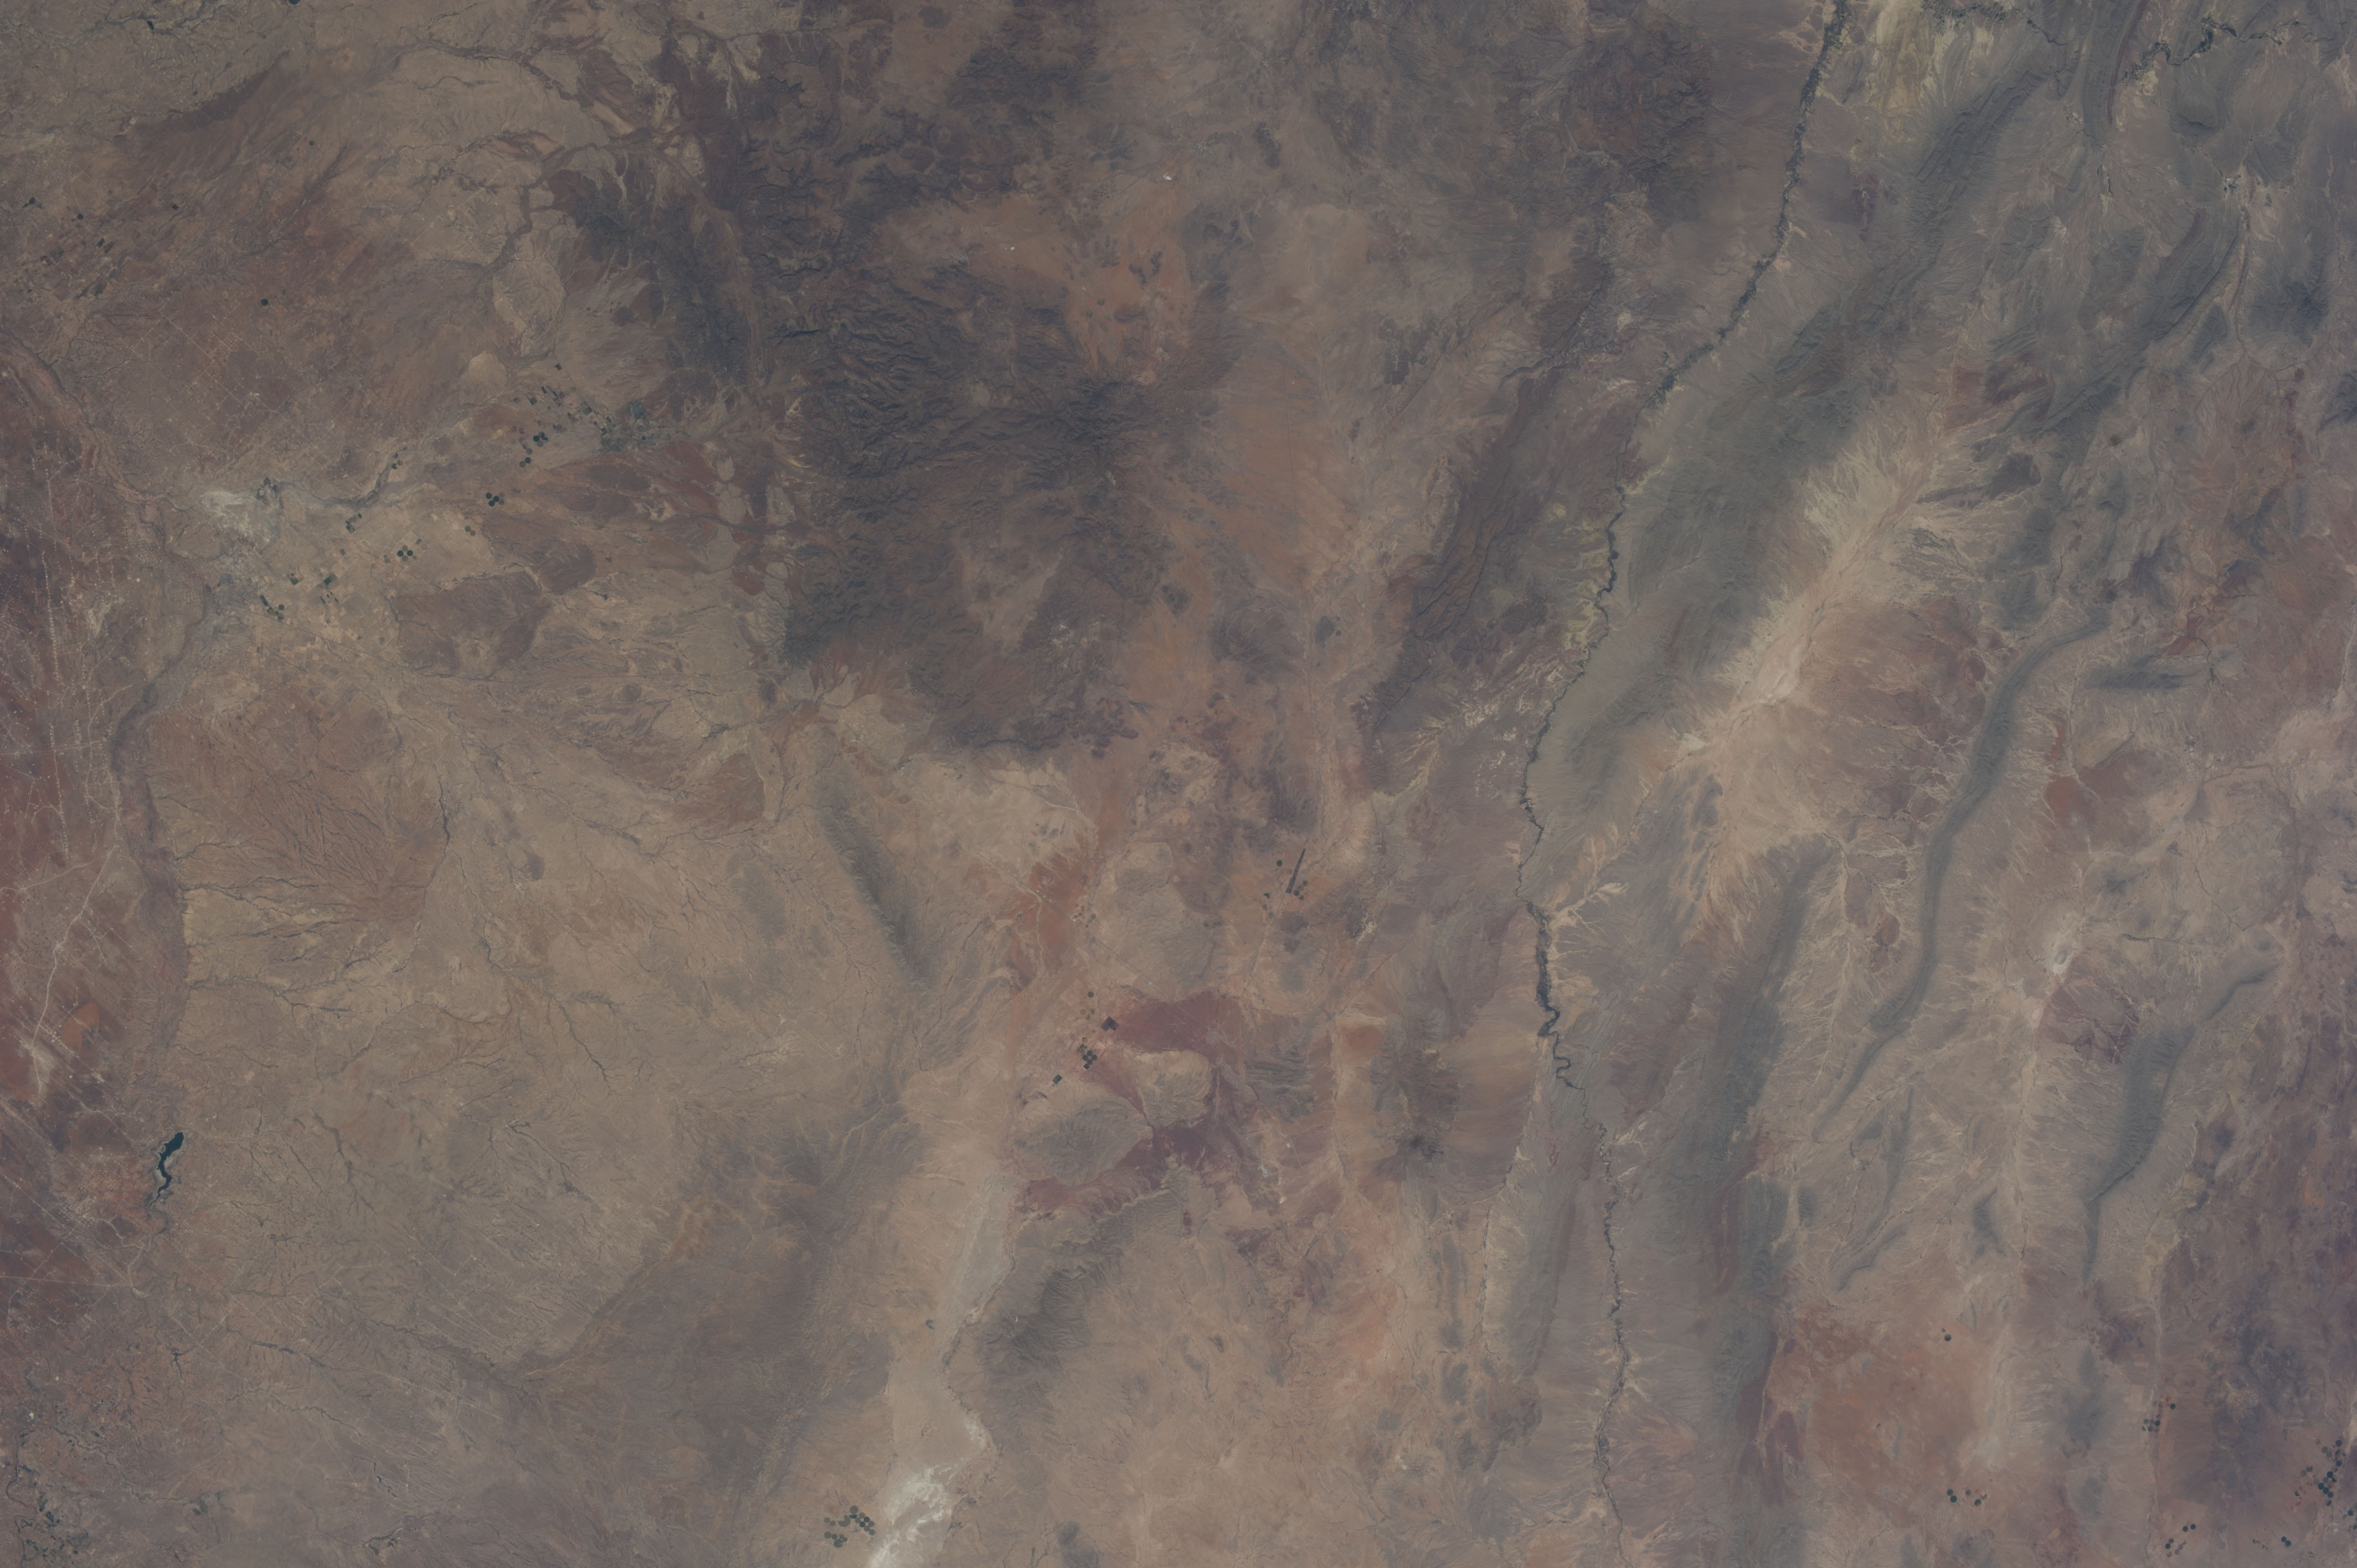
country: USA-TEXAS
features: RIO GRANDE R. V., CHIHUAHUAN DES., DAVIS MTS., PECOS R. DRAIN.
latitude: 31.0
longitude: -104.5
